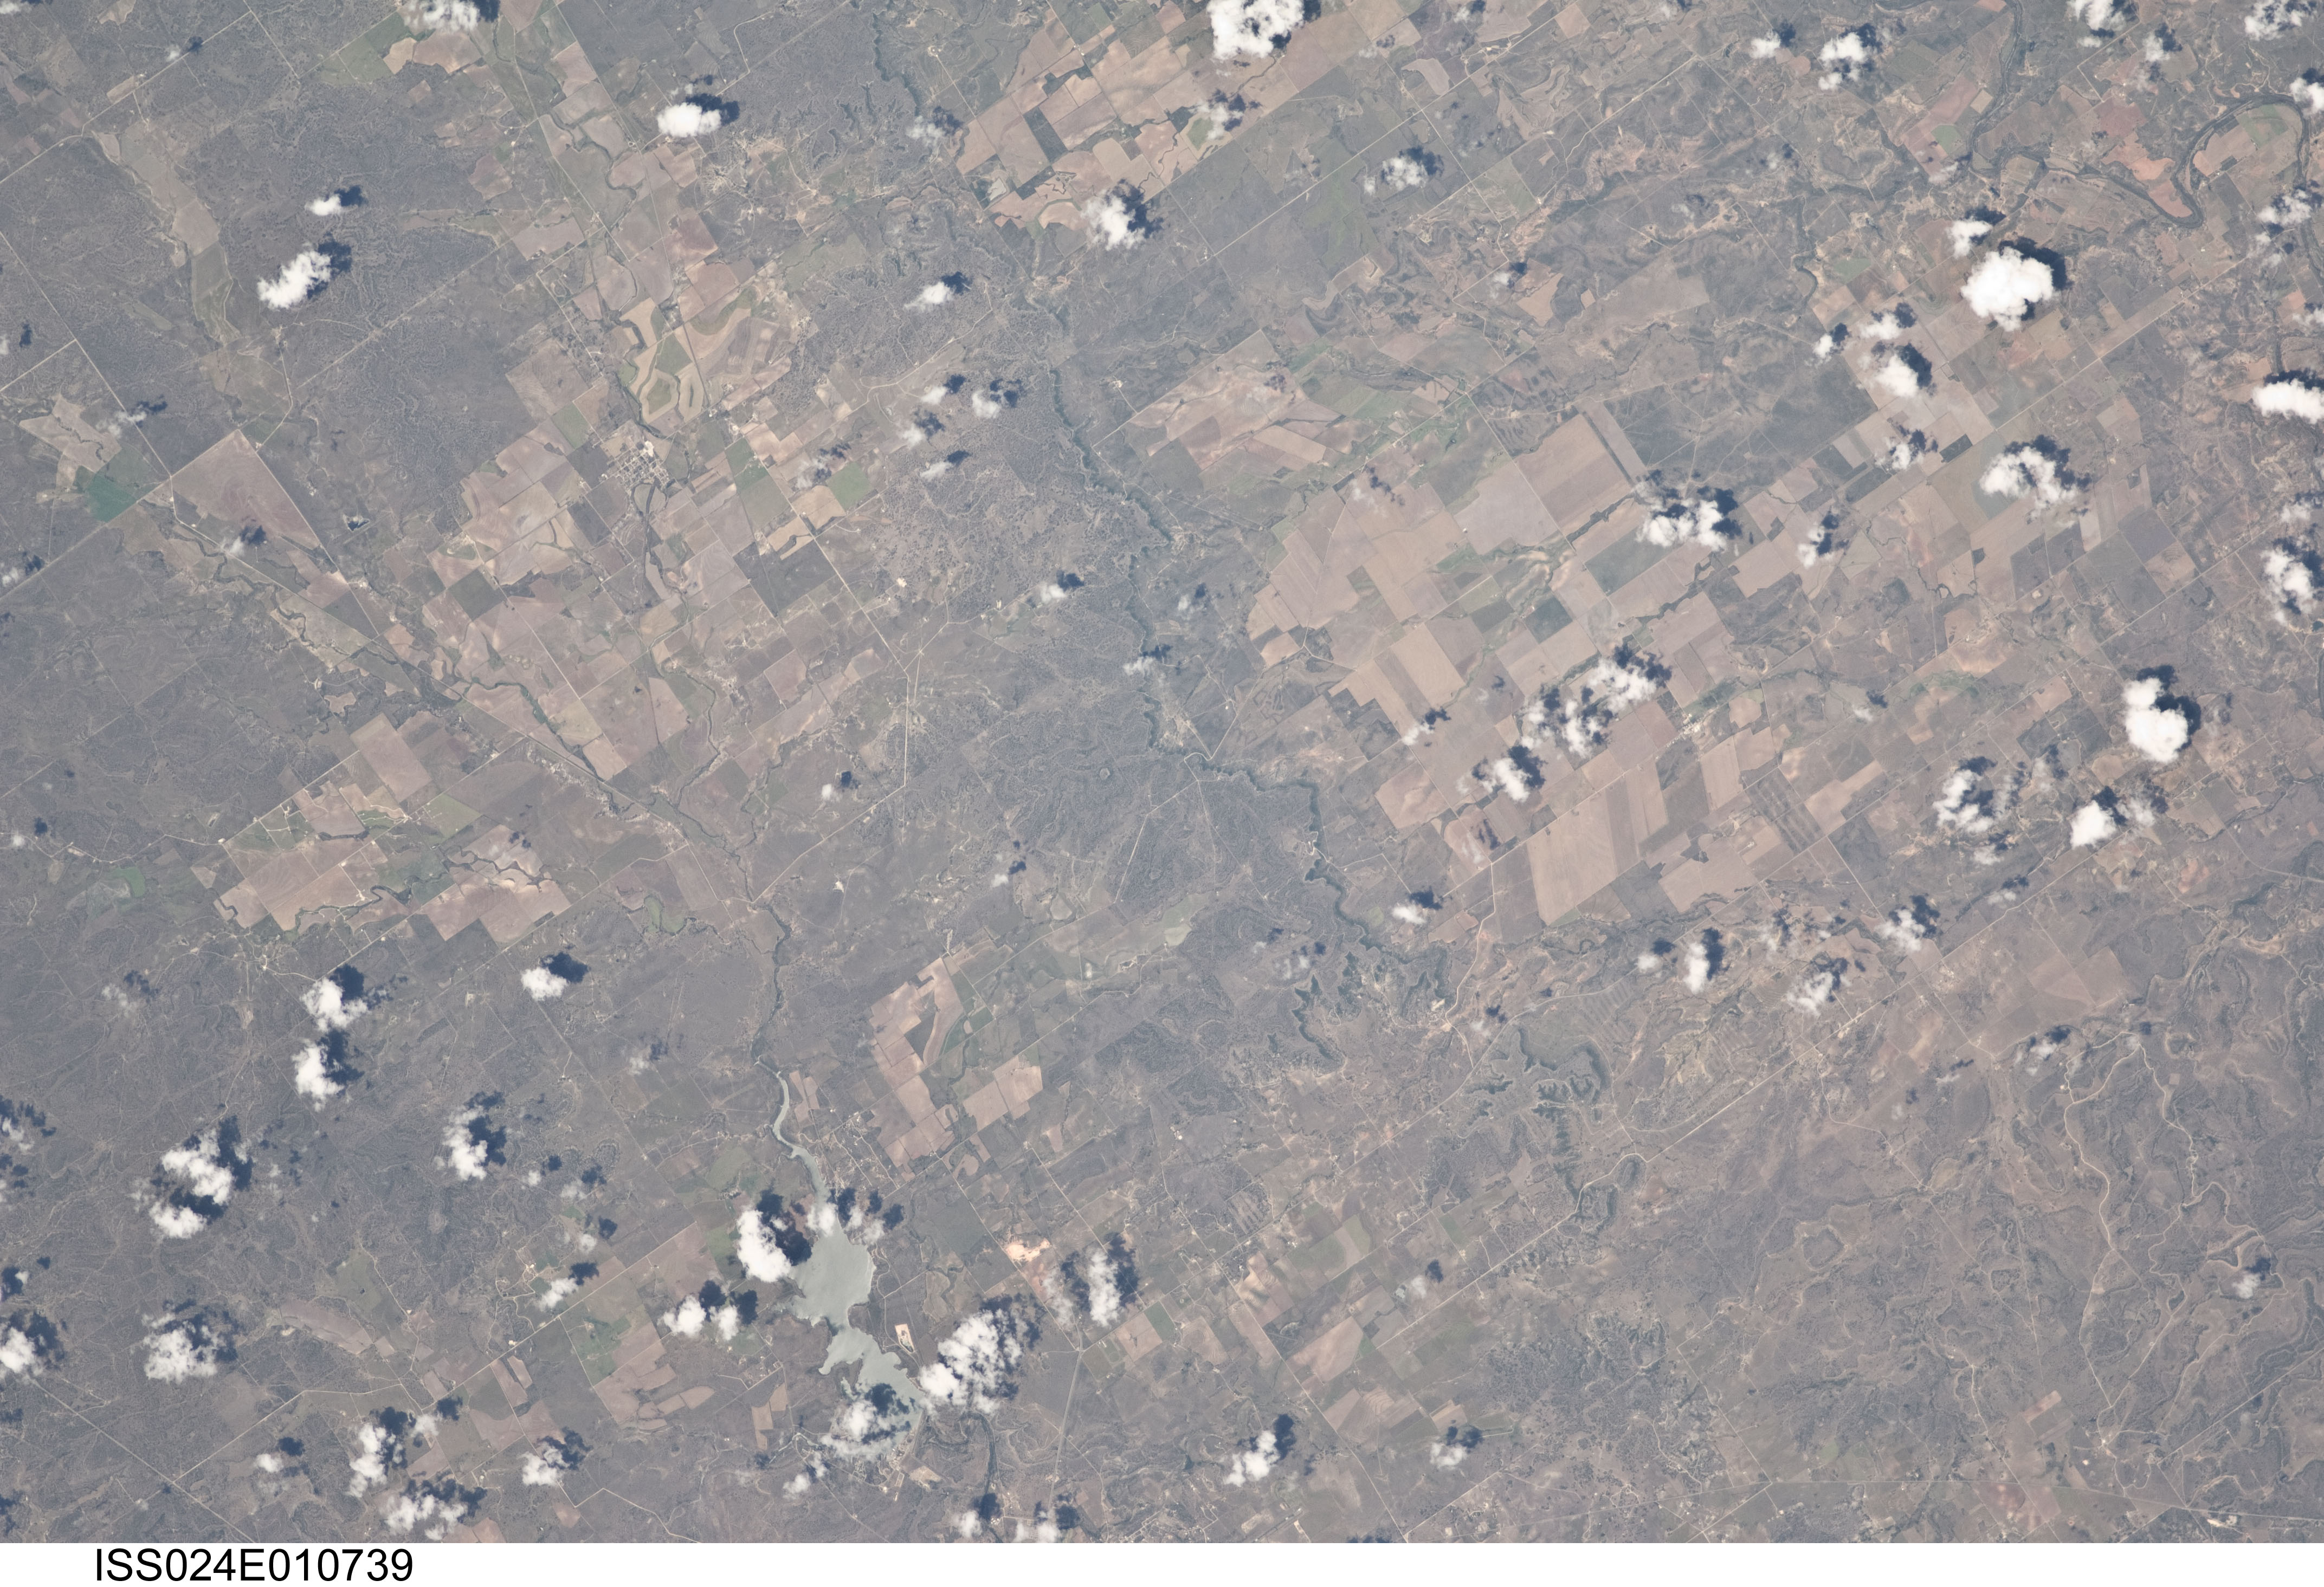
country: USA-TEXAS
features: MELVIN, BRADY RESERVOIR, TABLE TOP MT.
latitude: 31.2
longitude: -99.5
